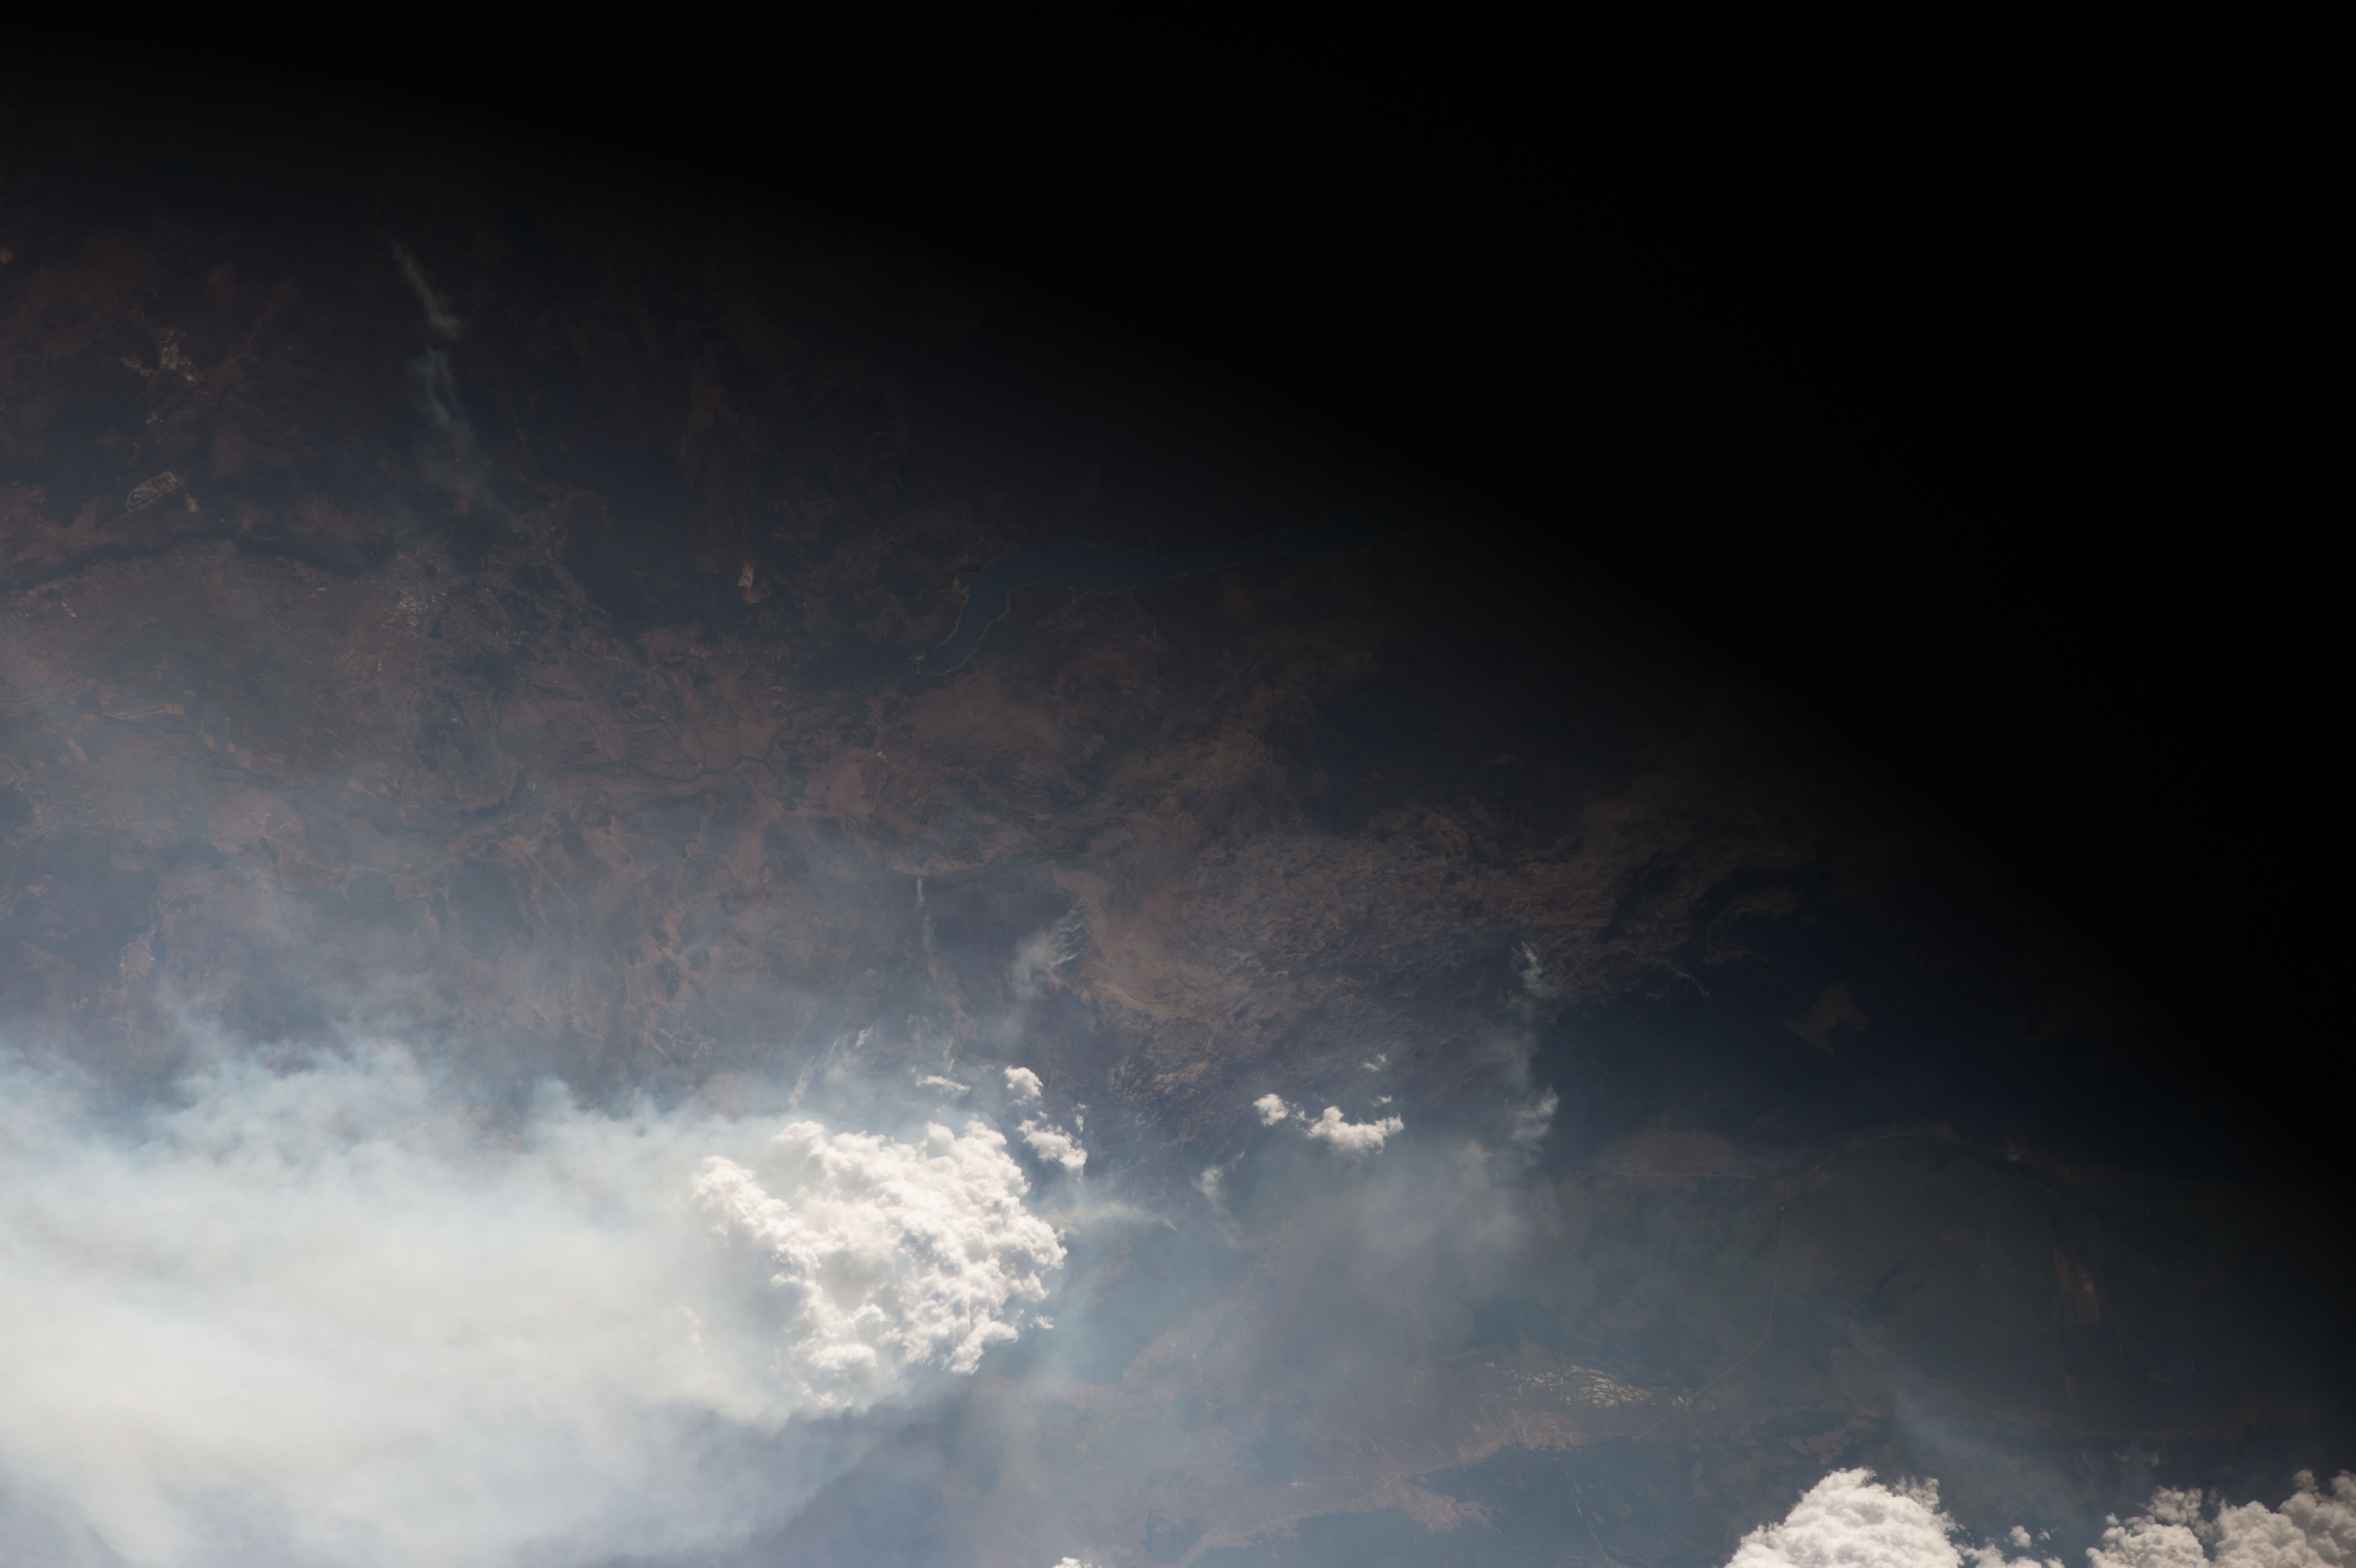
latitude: 43.9
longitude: 16.6
